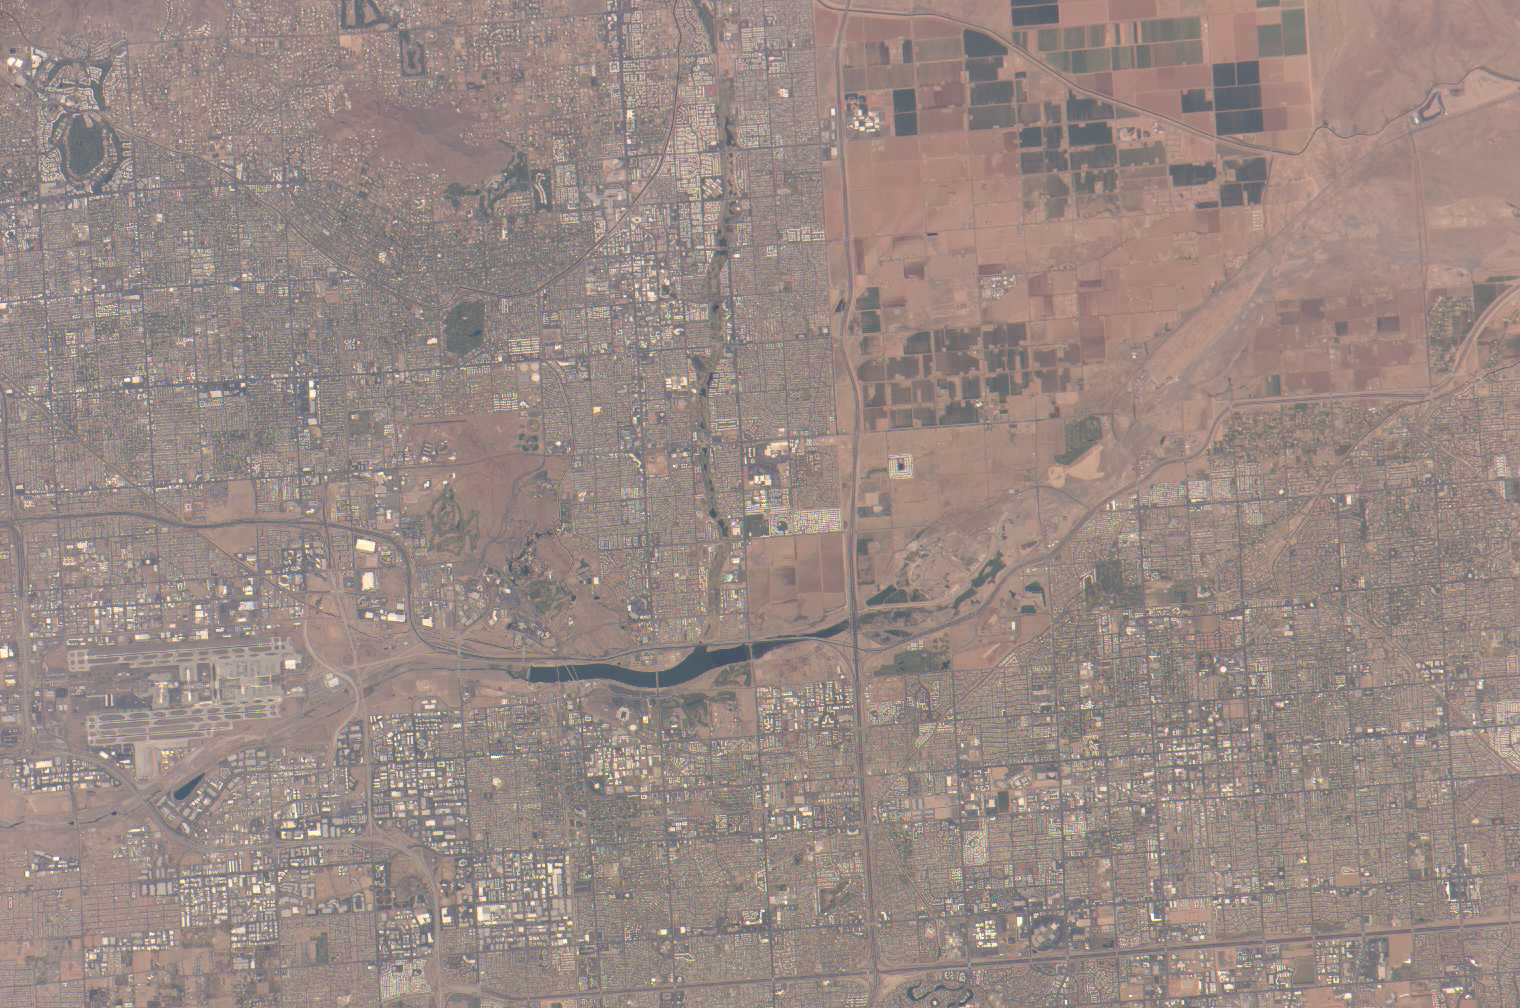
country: USA-ARIZONA
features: PHOENIX, TEMPE TOWN LAKE
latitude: 33.5
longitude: -111.8
